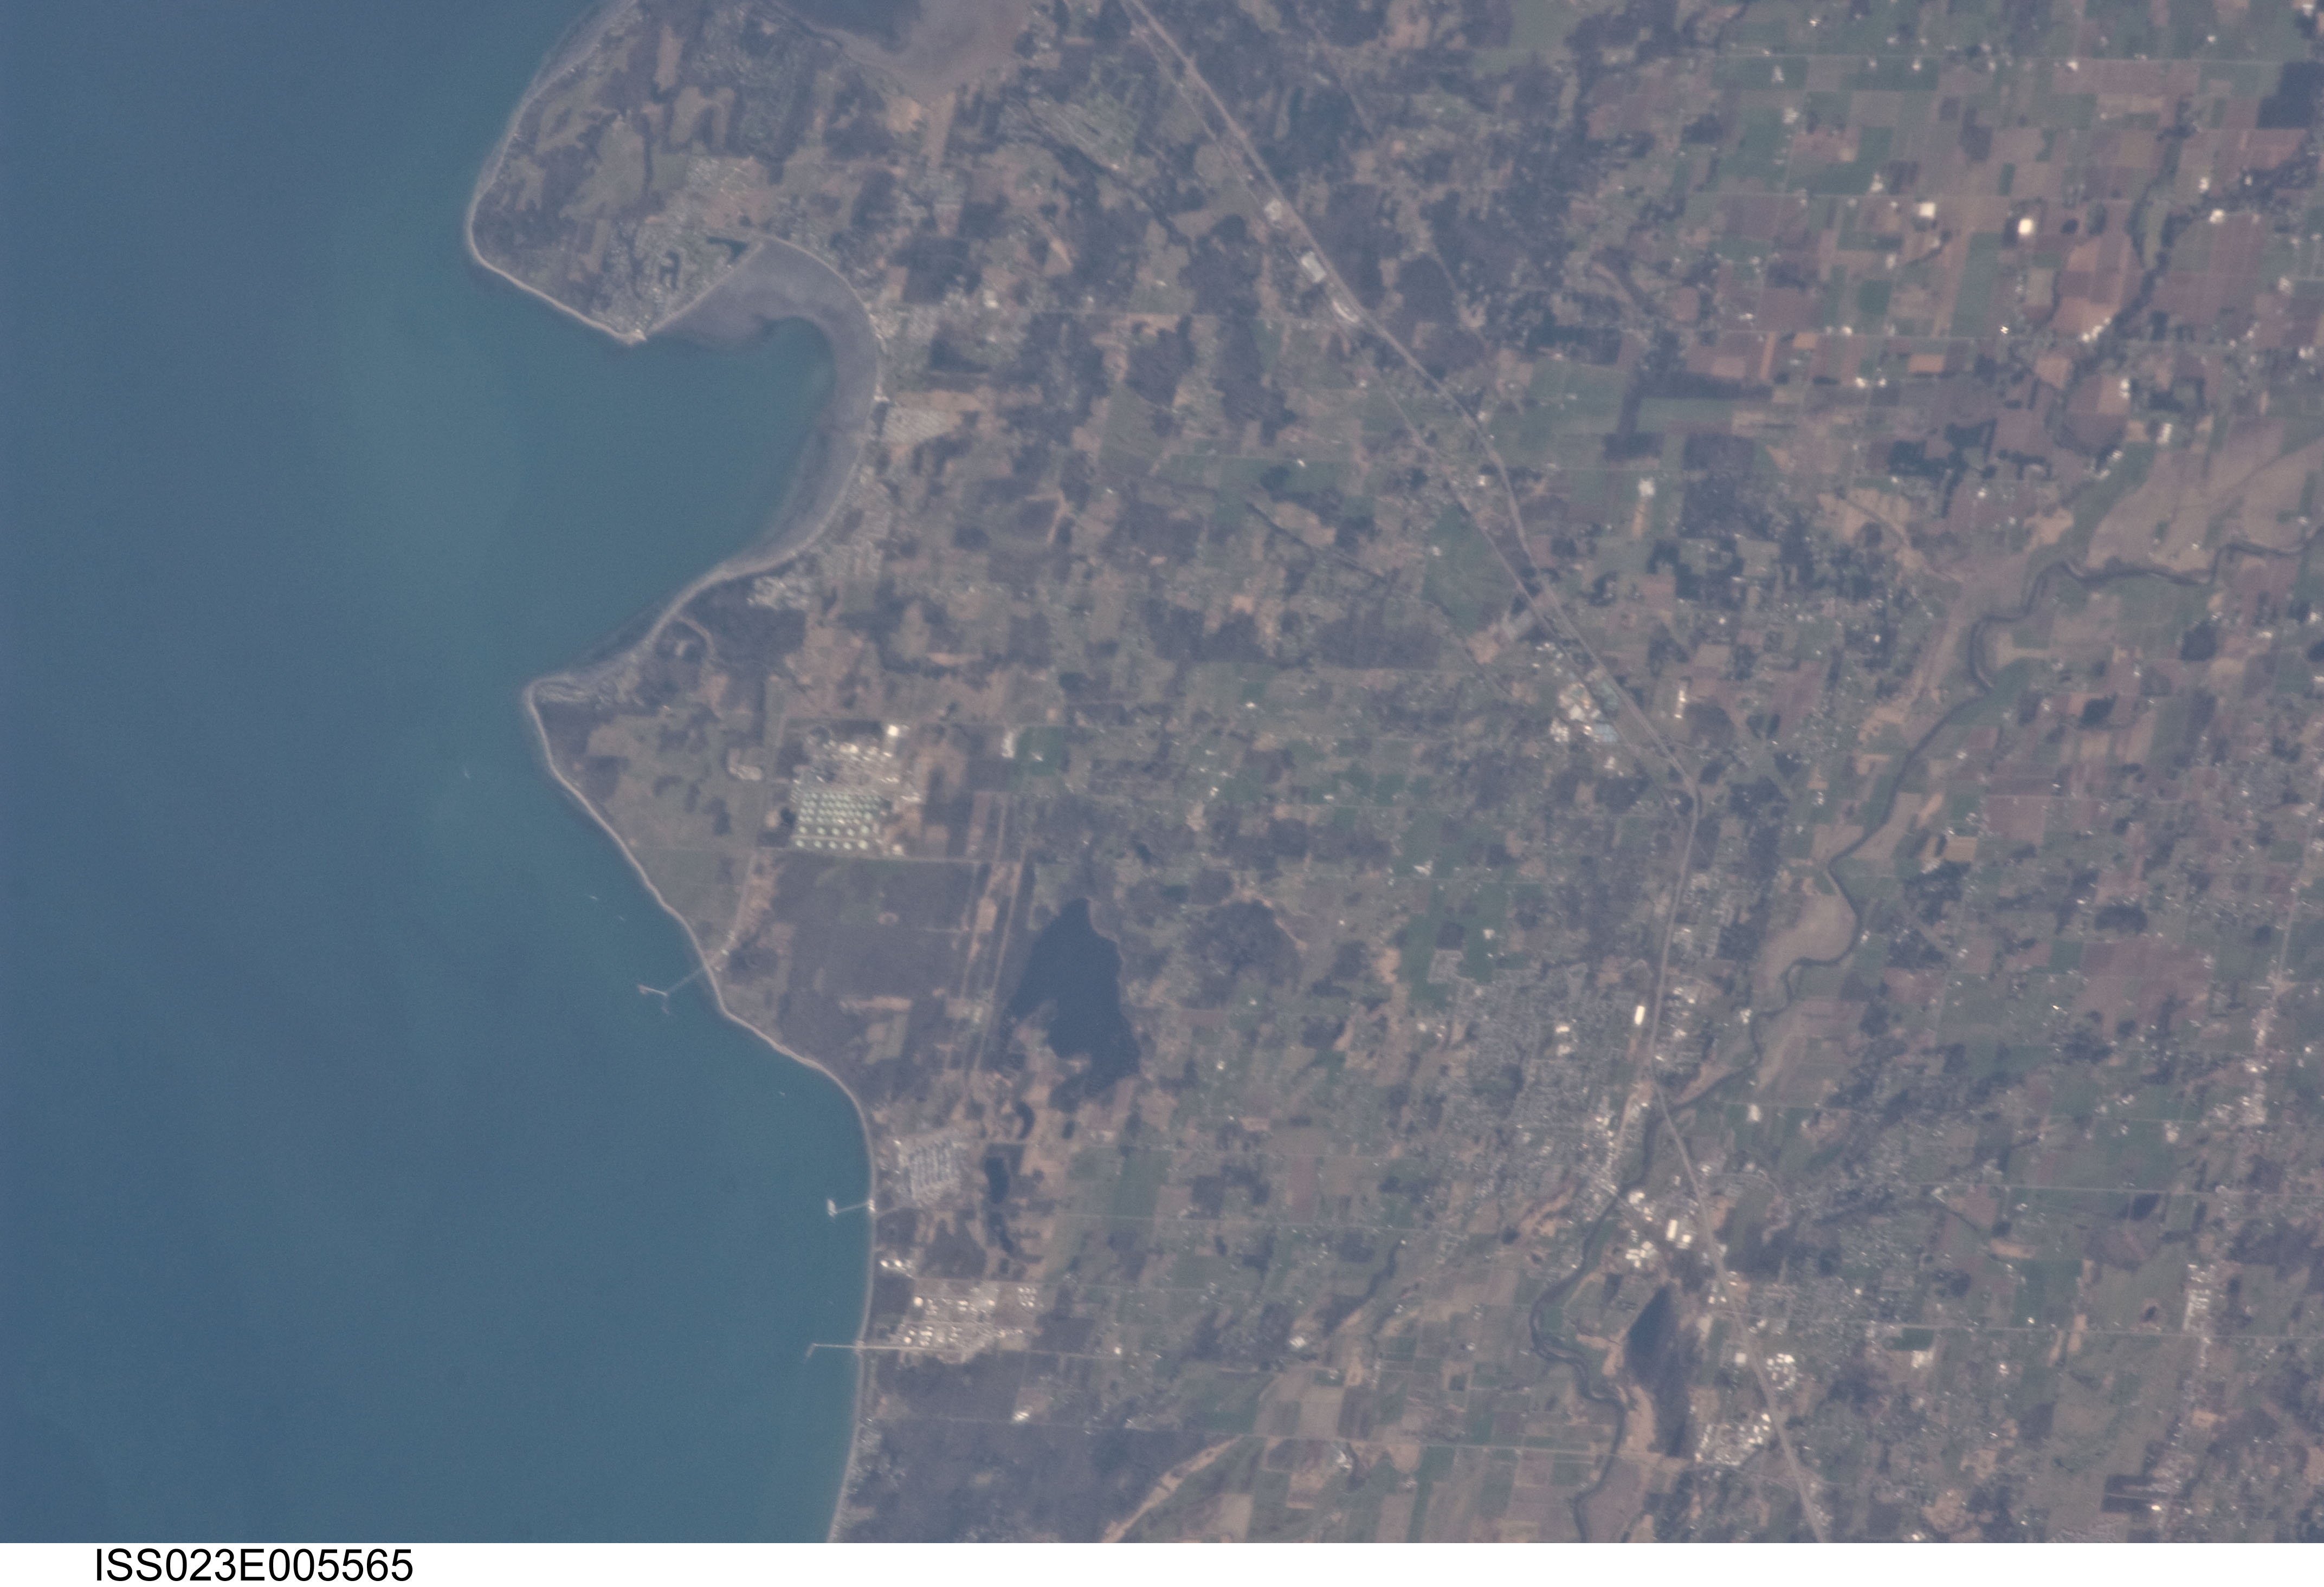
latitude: 48.9
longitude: -122.7
